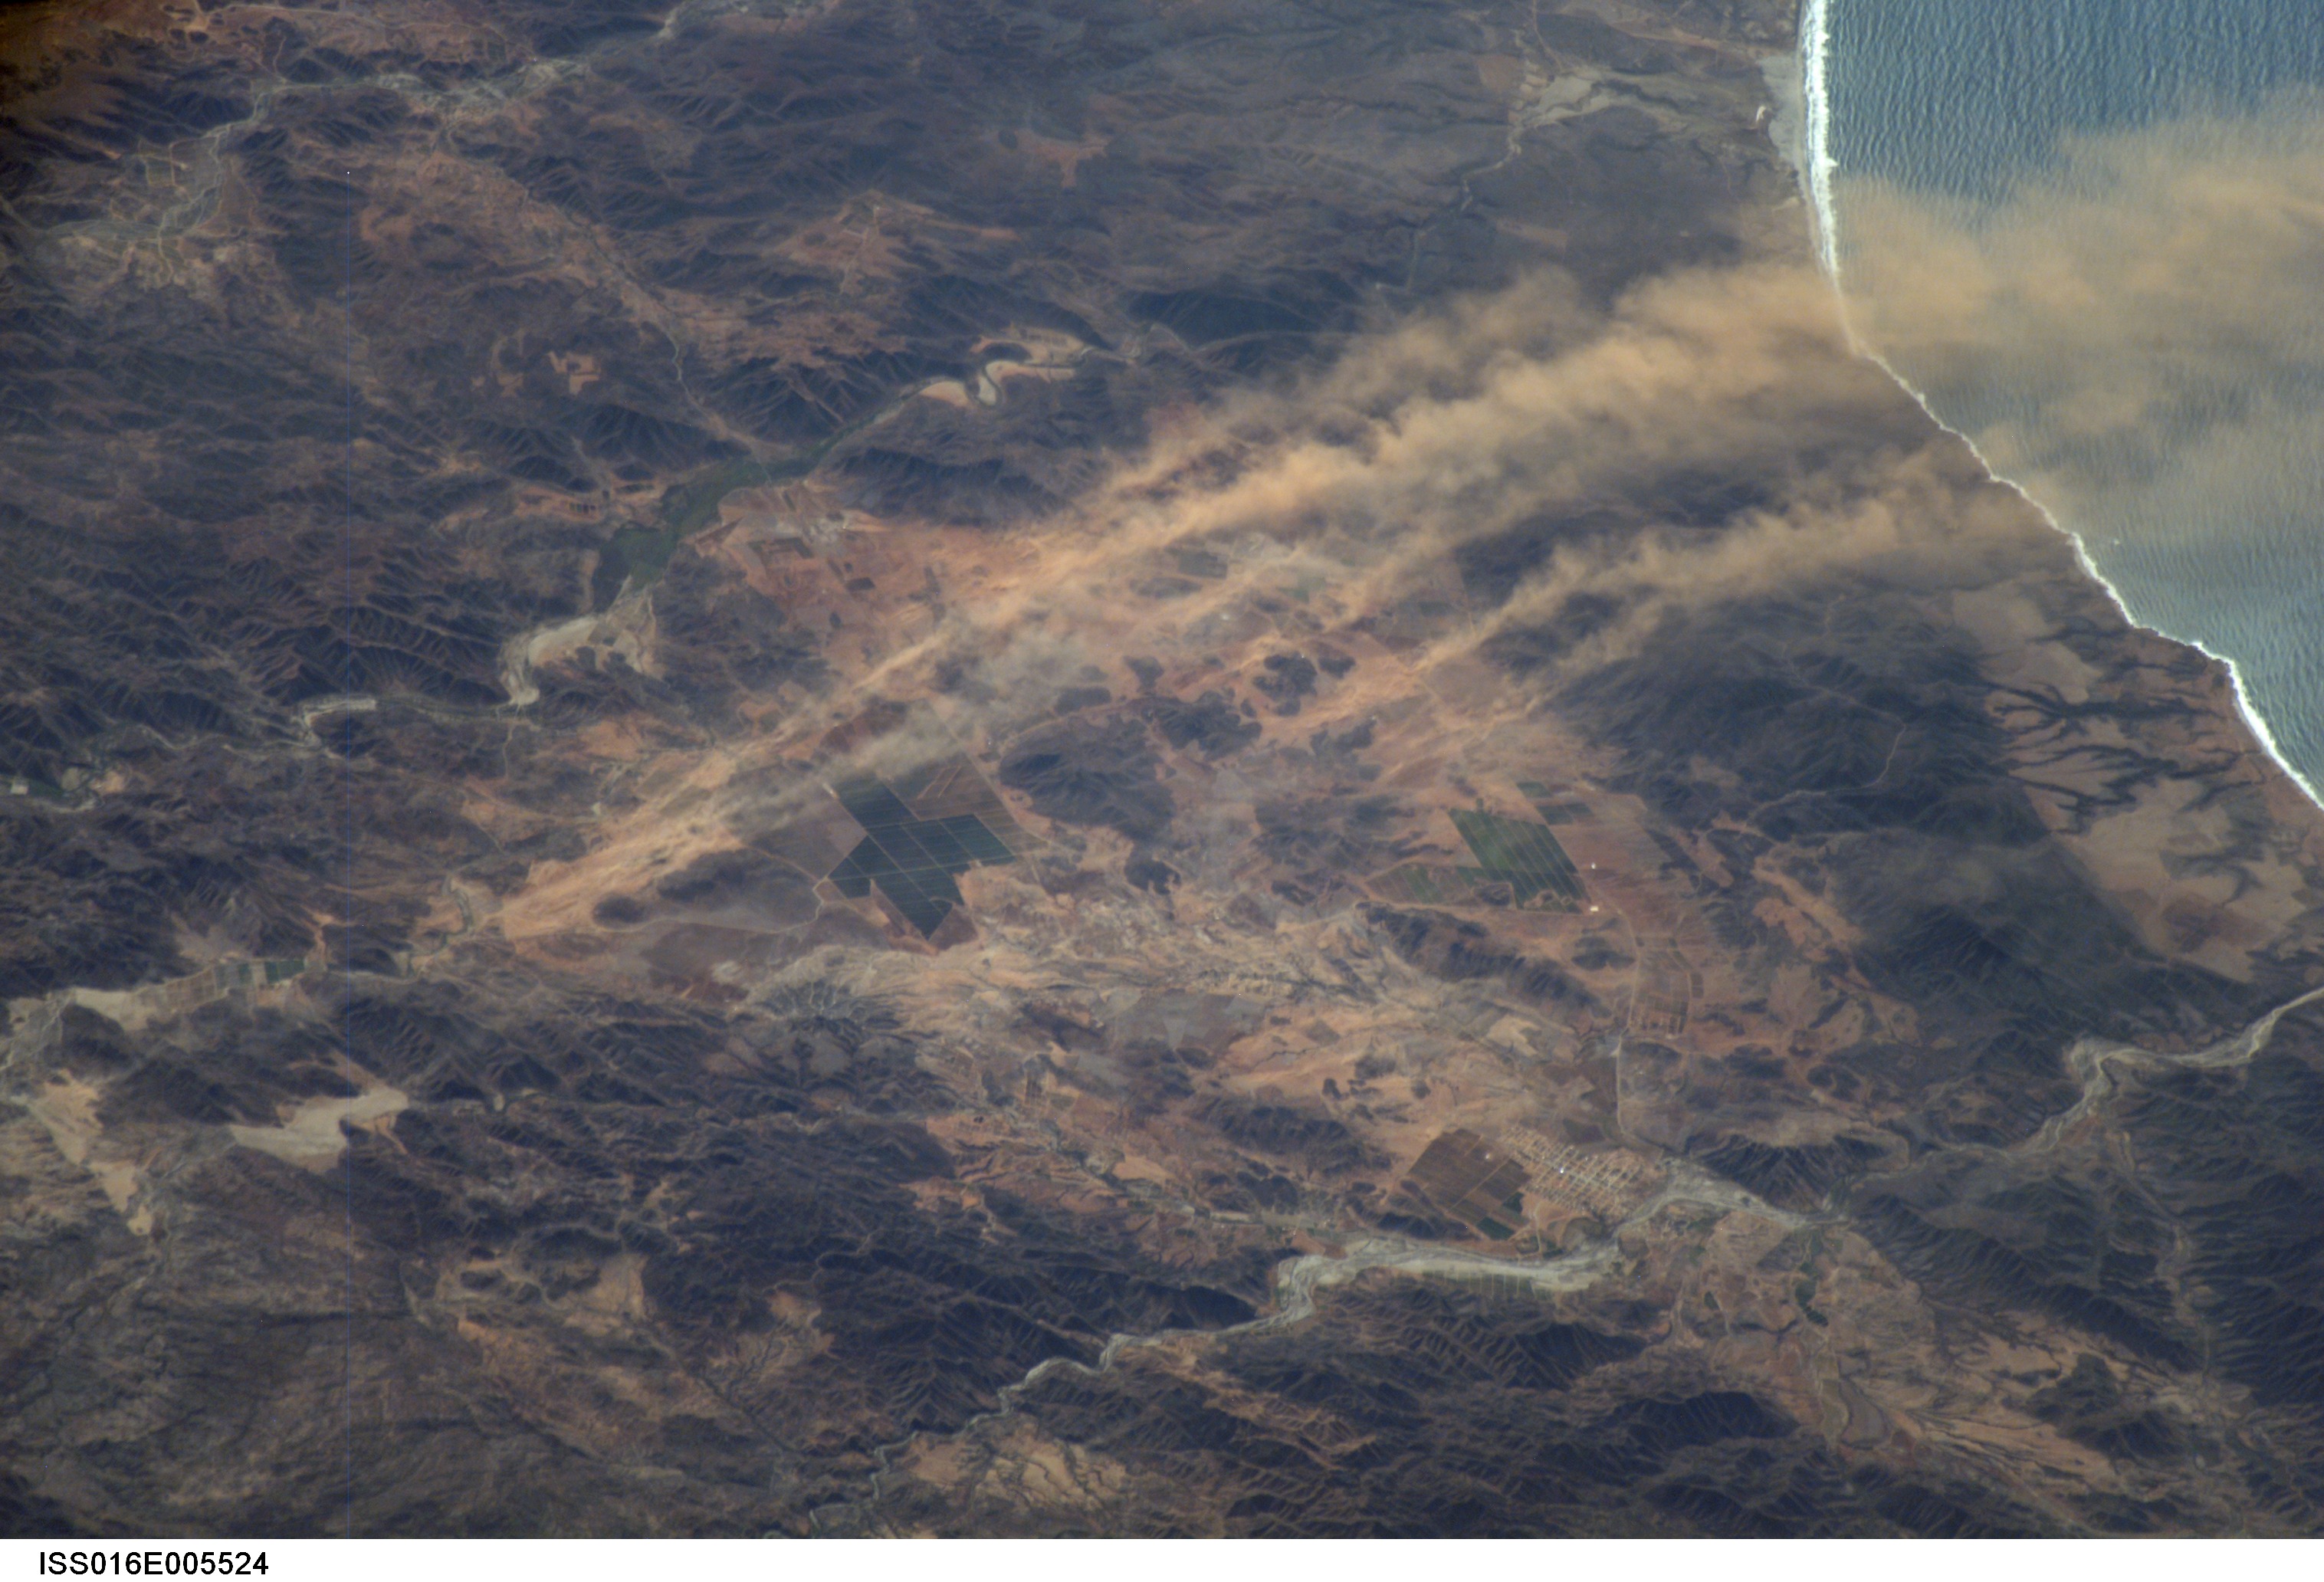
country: MEXICO
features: DUST PLUMES NE. OF C. COLNETT
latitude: 31.2
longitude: -116.1
